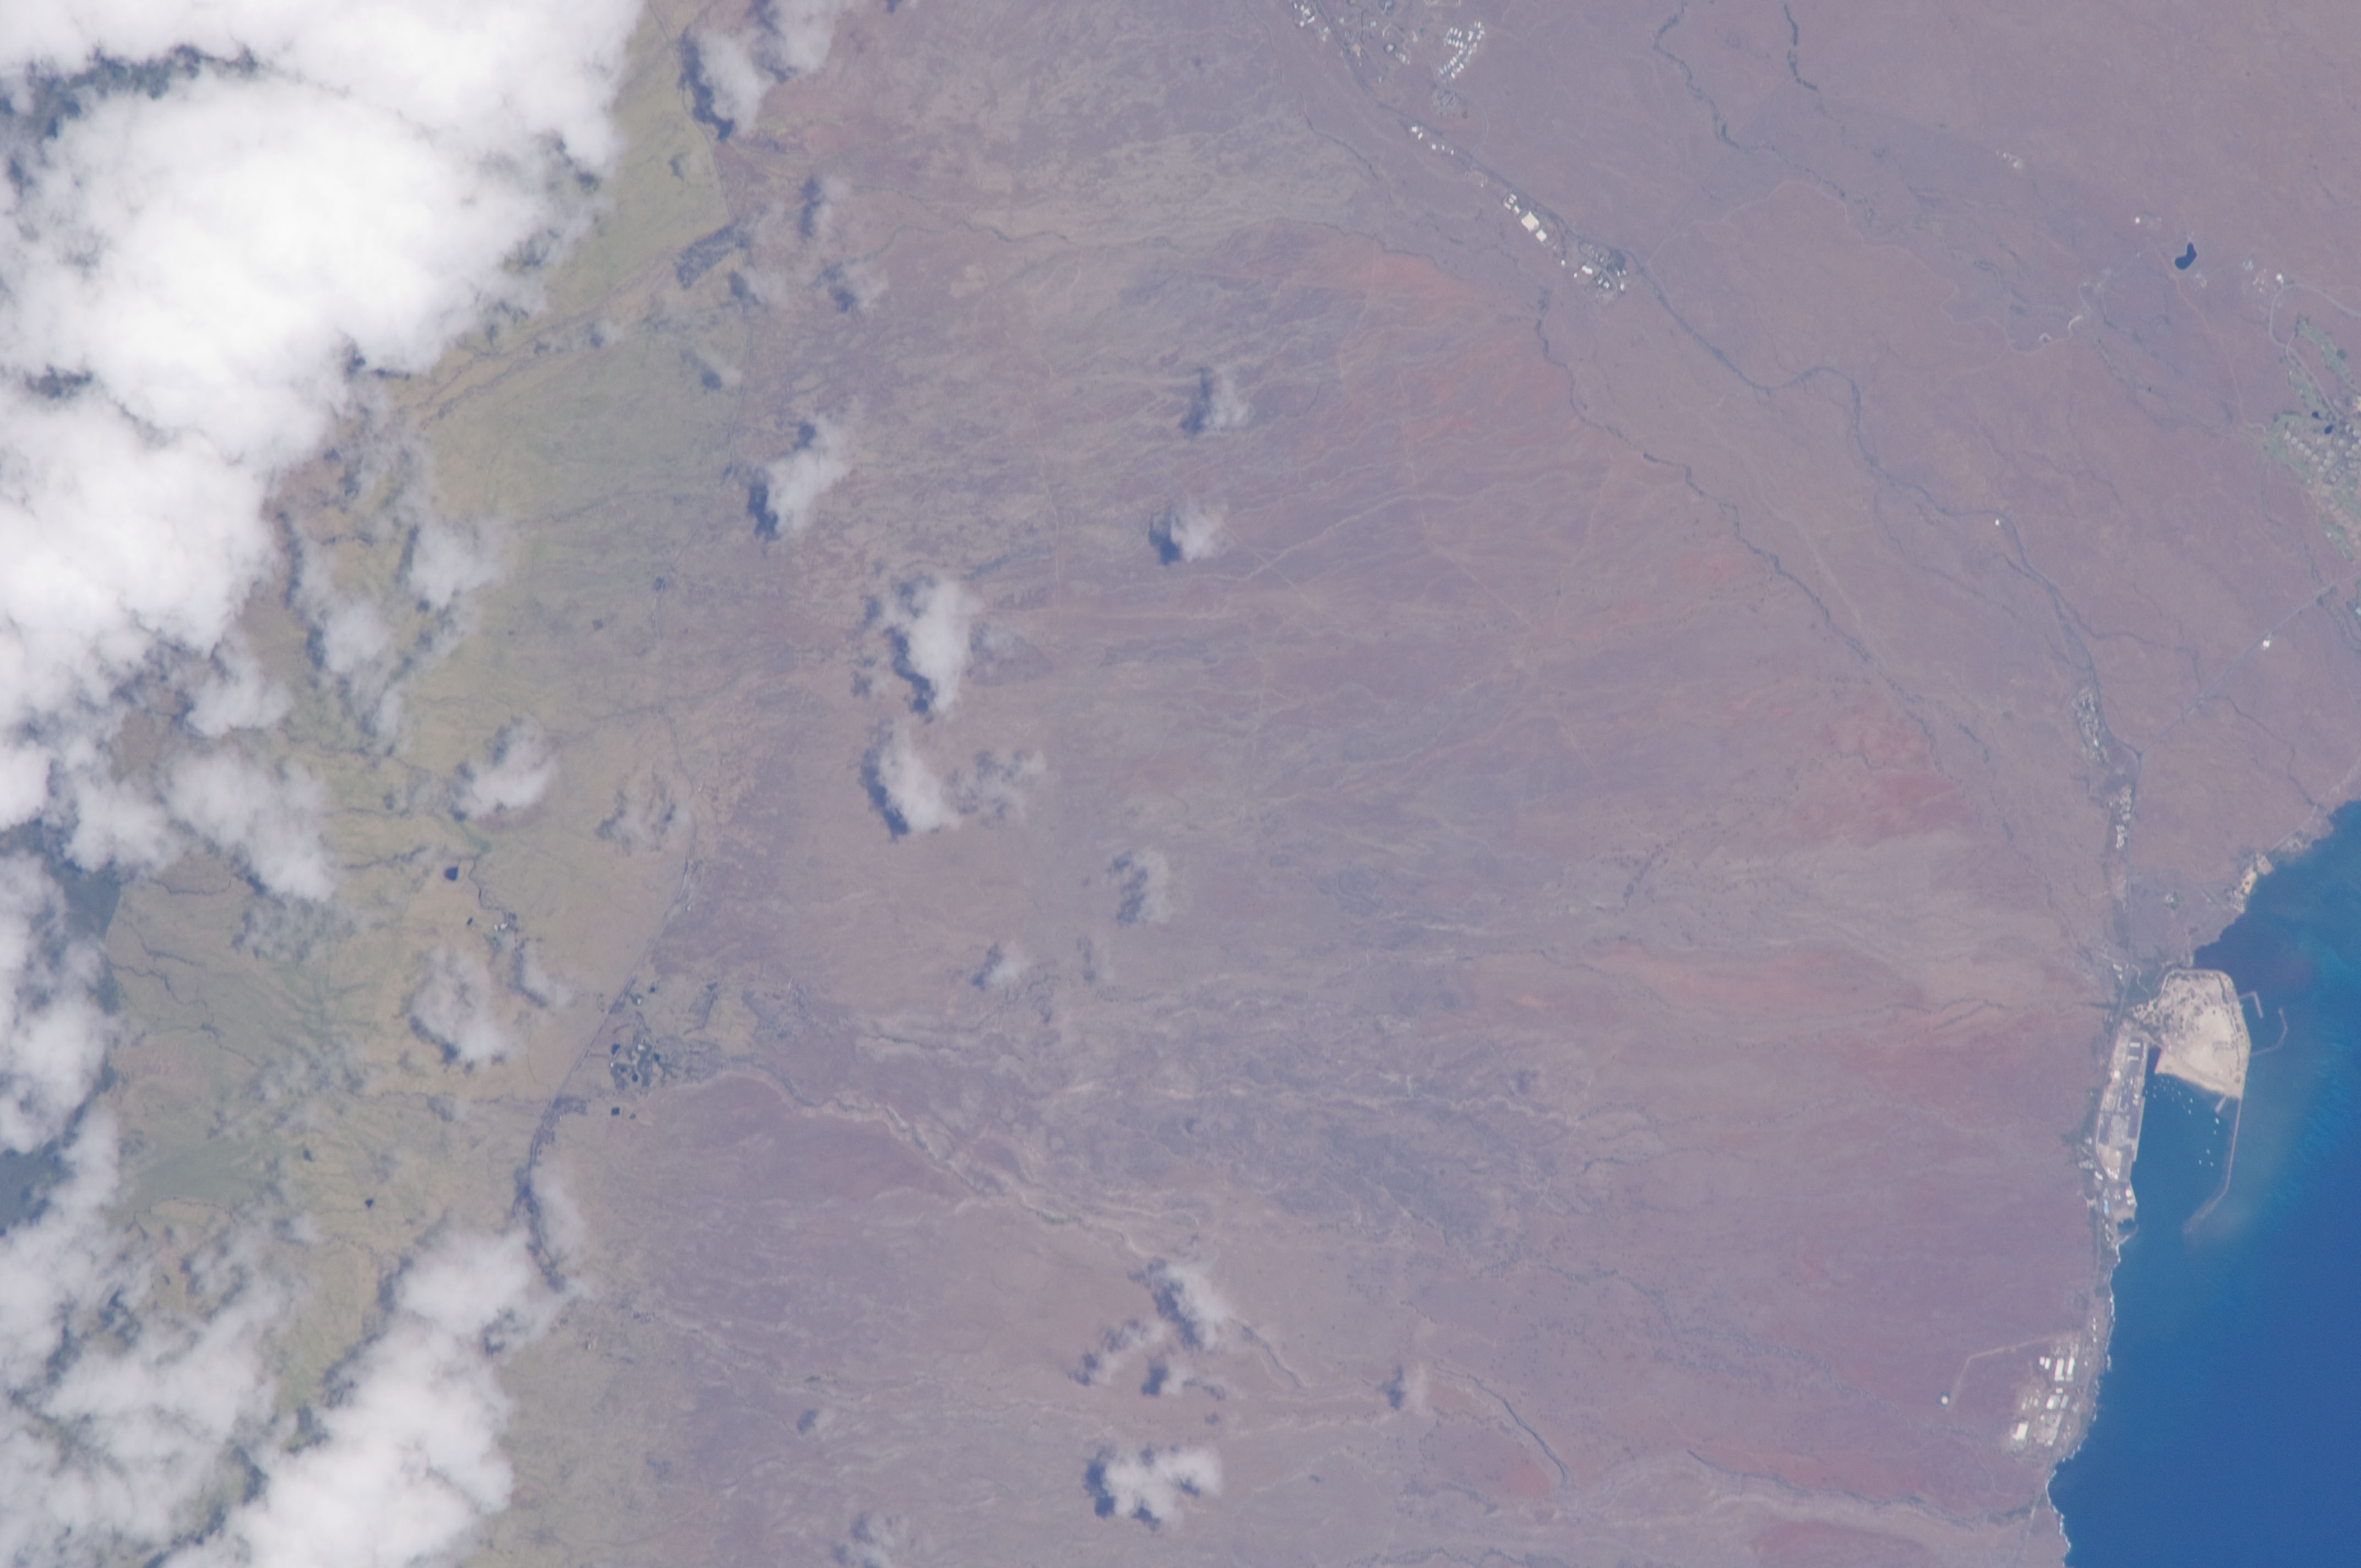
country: USA-HAWAII
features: HAWAII, PACIFIC OCEAN, SHIP PORT
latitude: 20.1
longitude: -155.8
